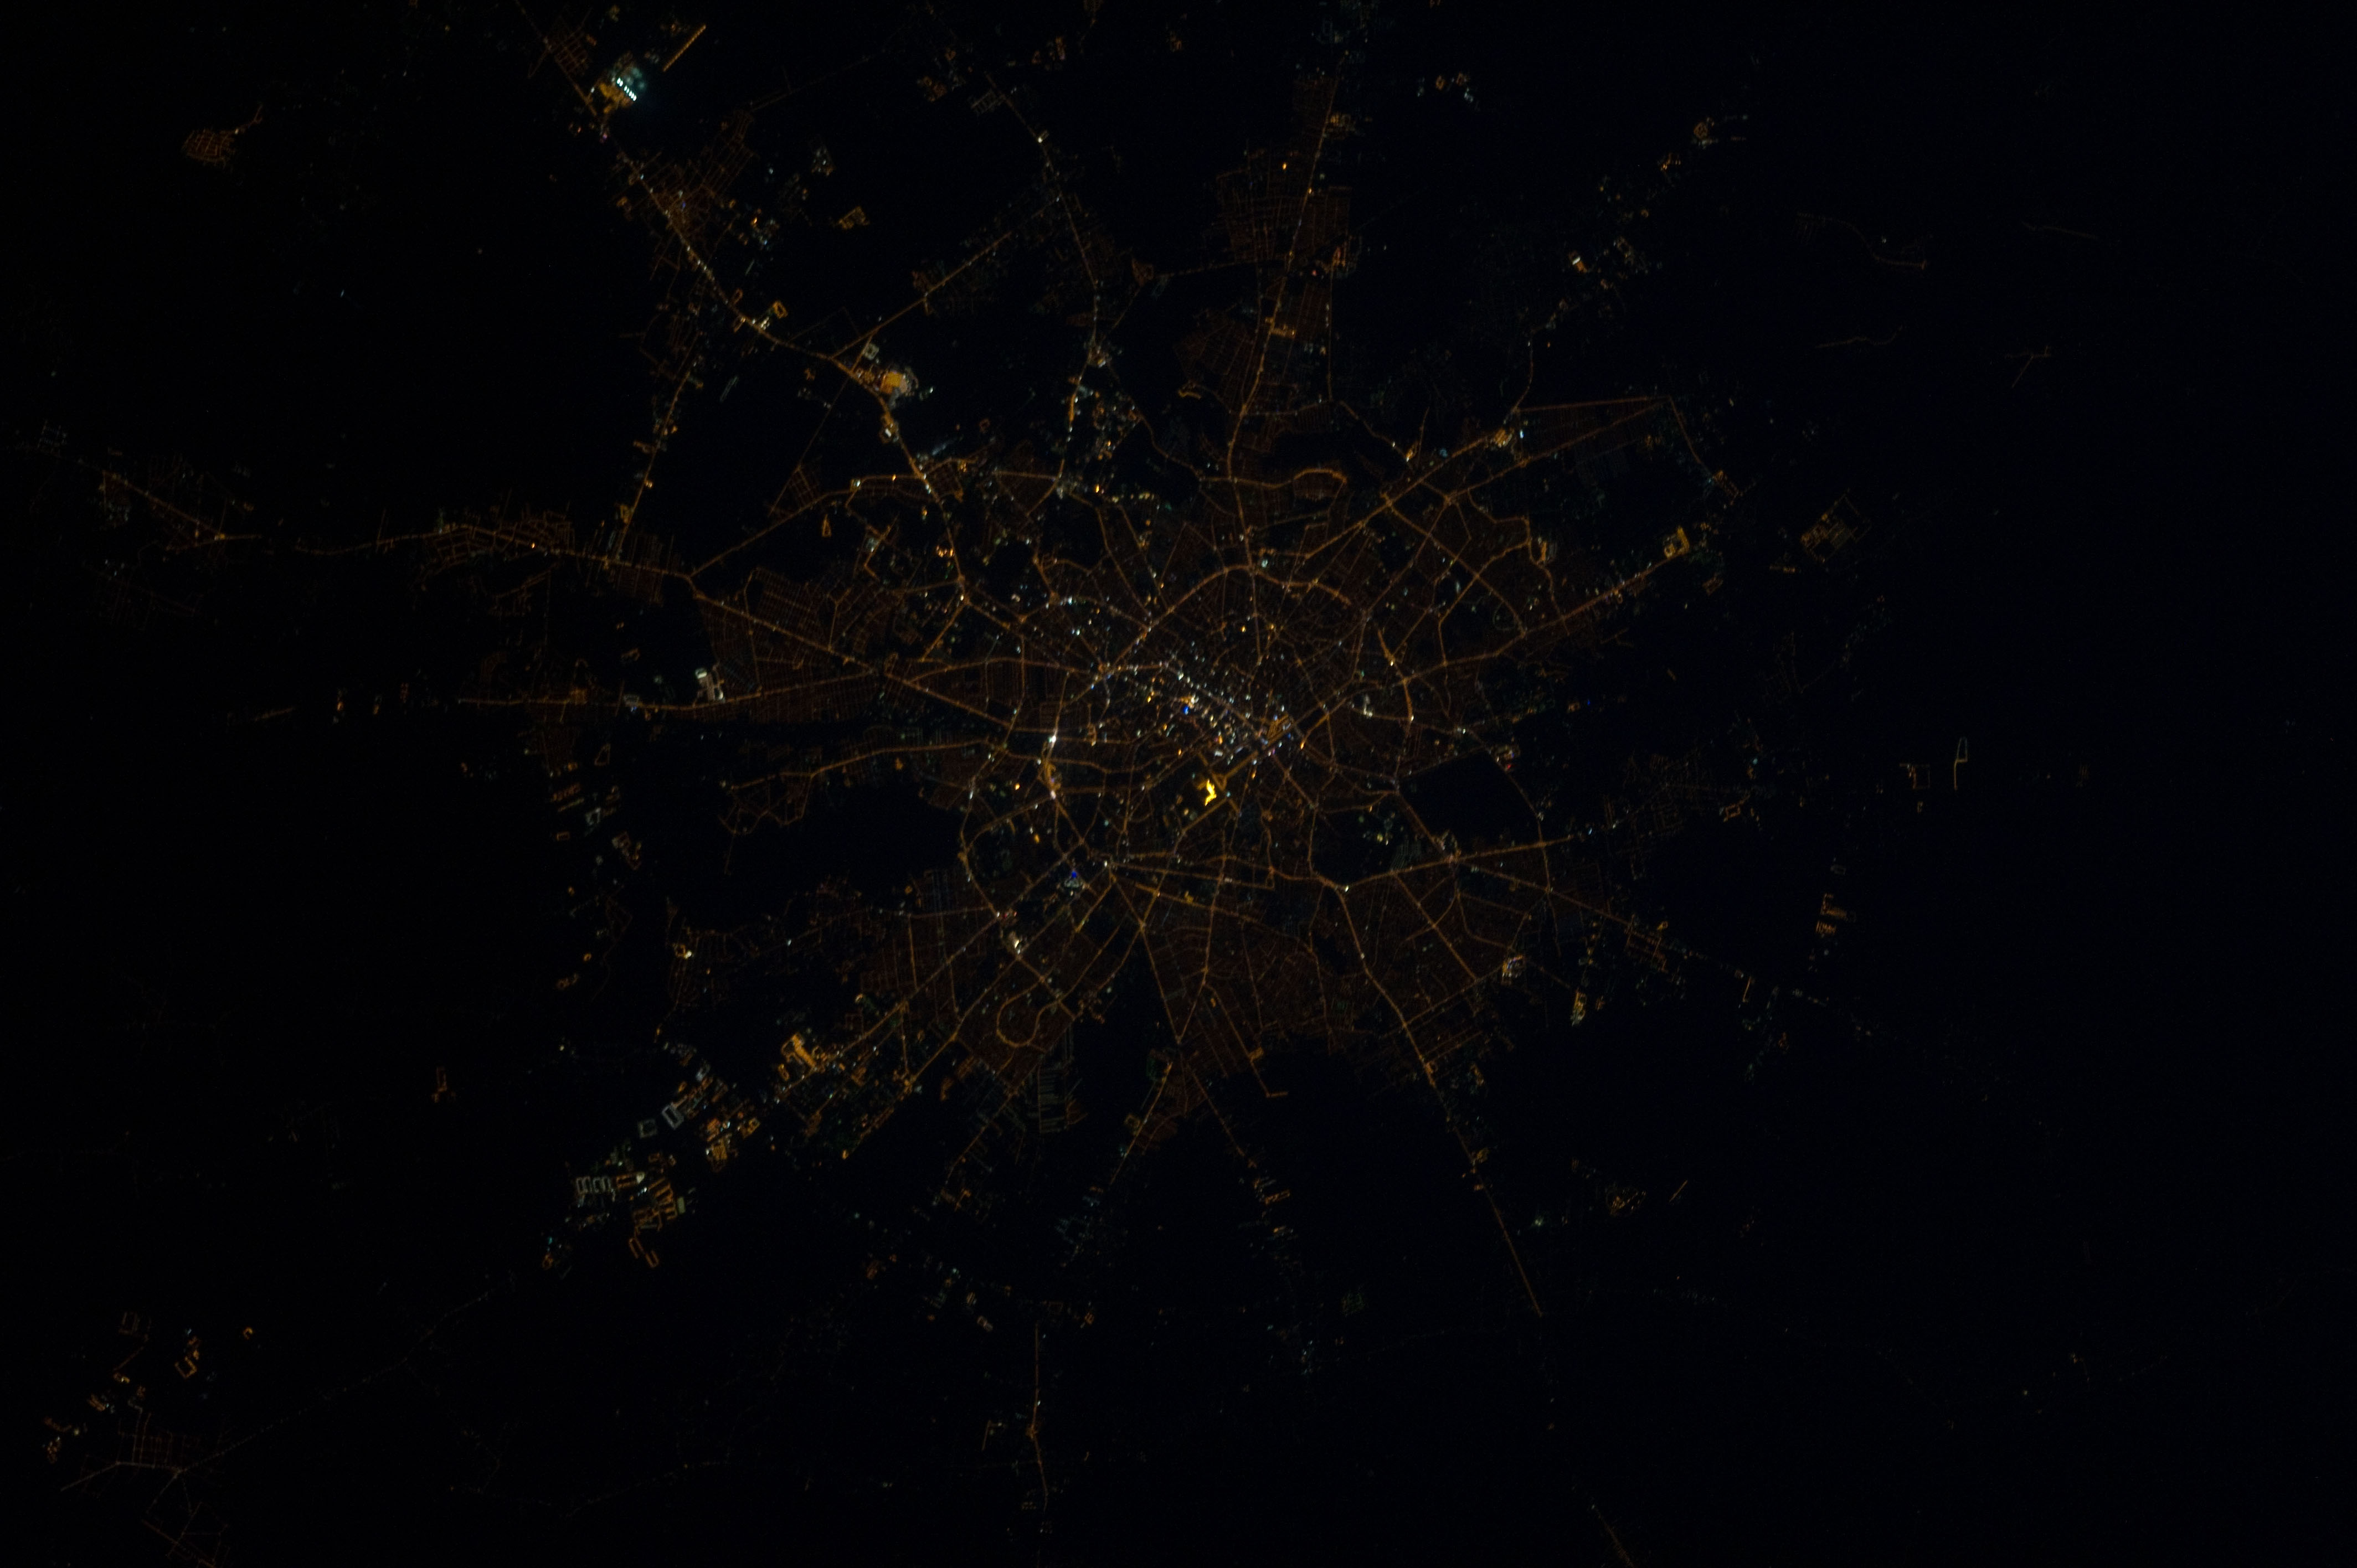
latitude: 44.4
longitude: 26.1
